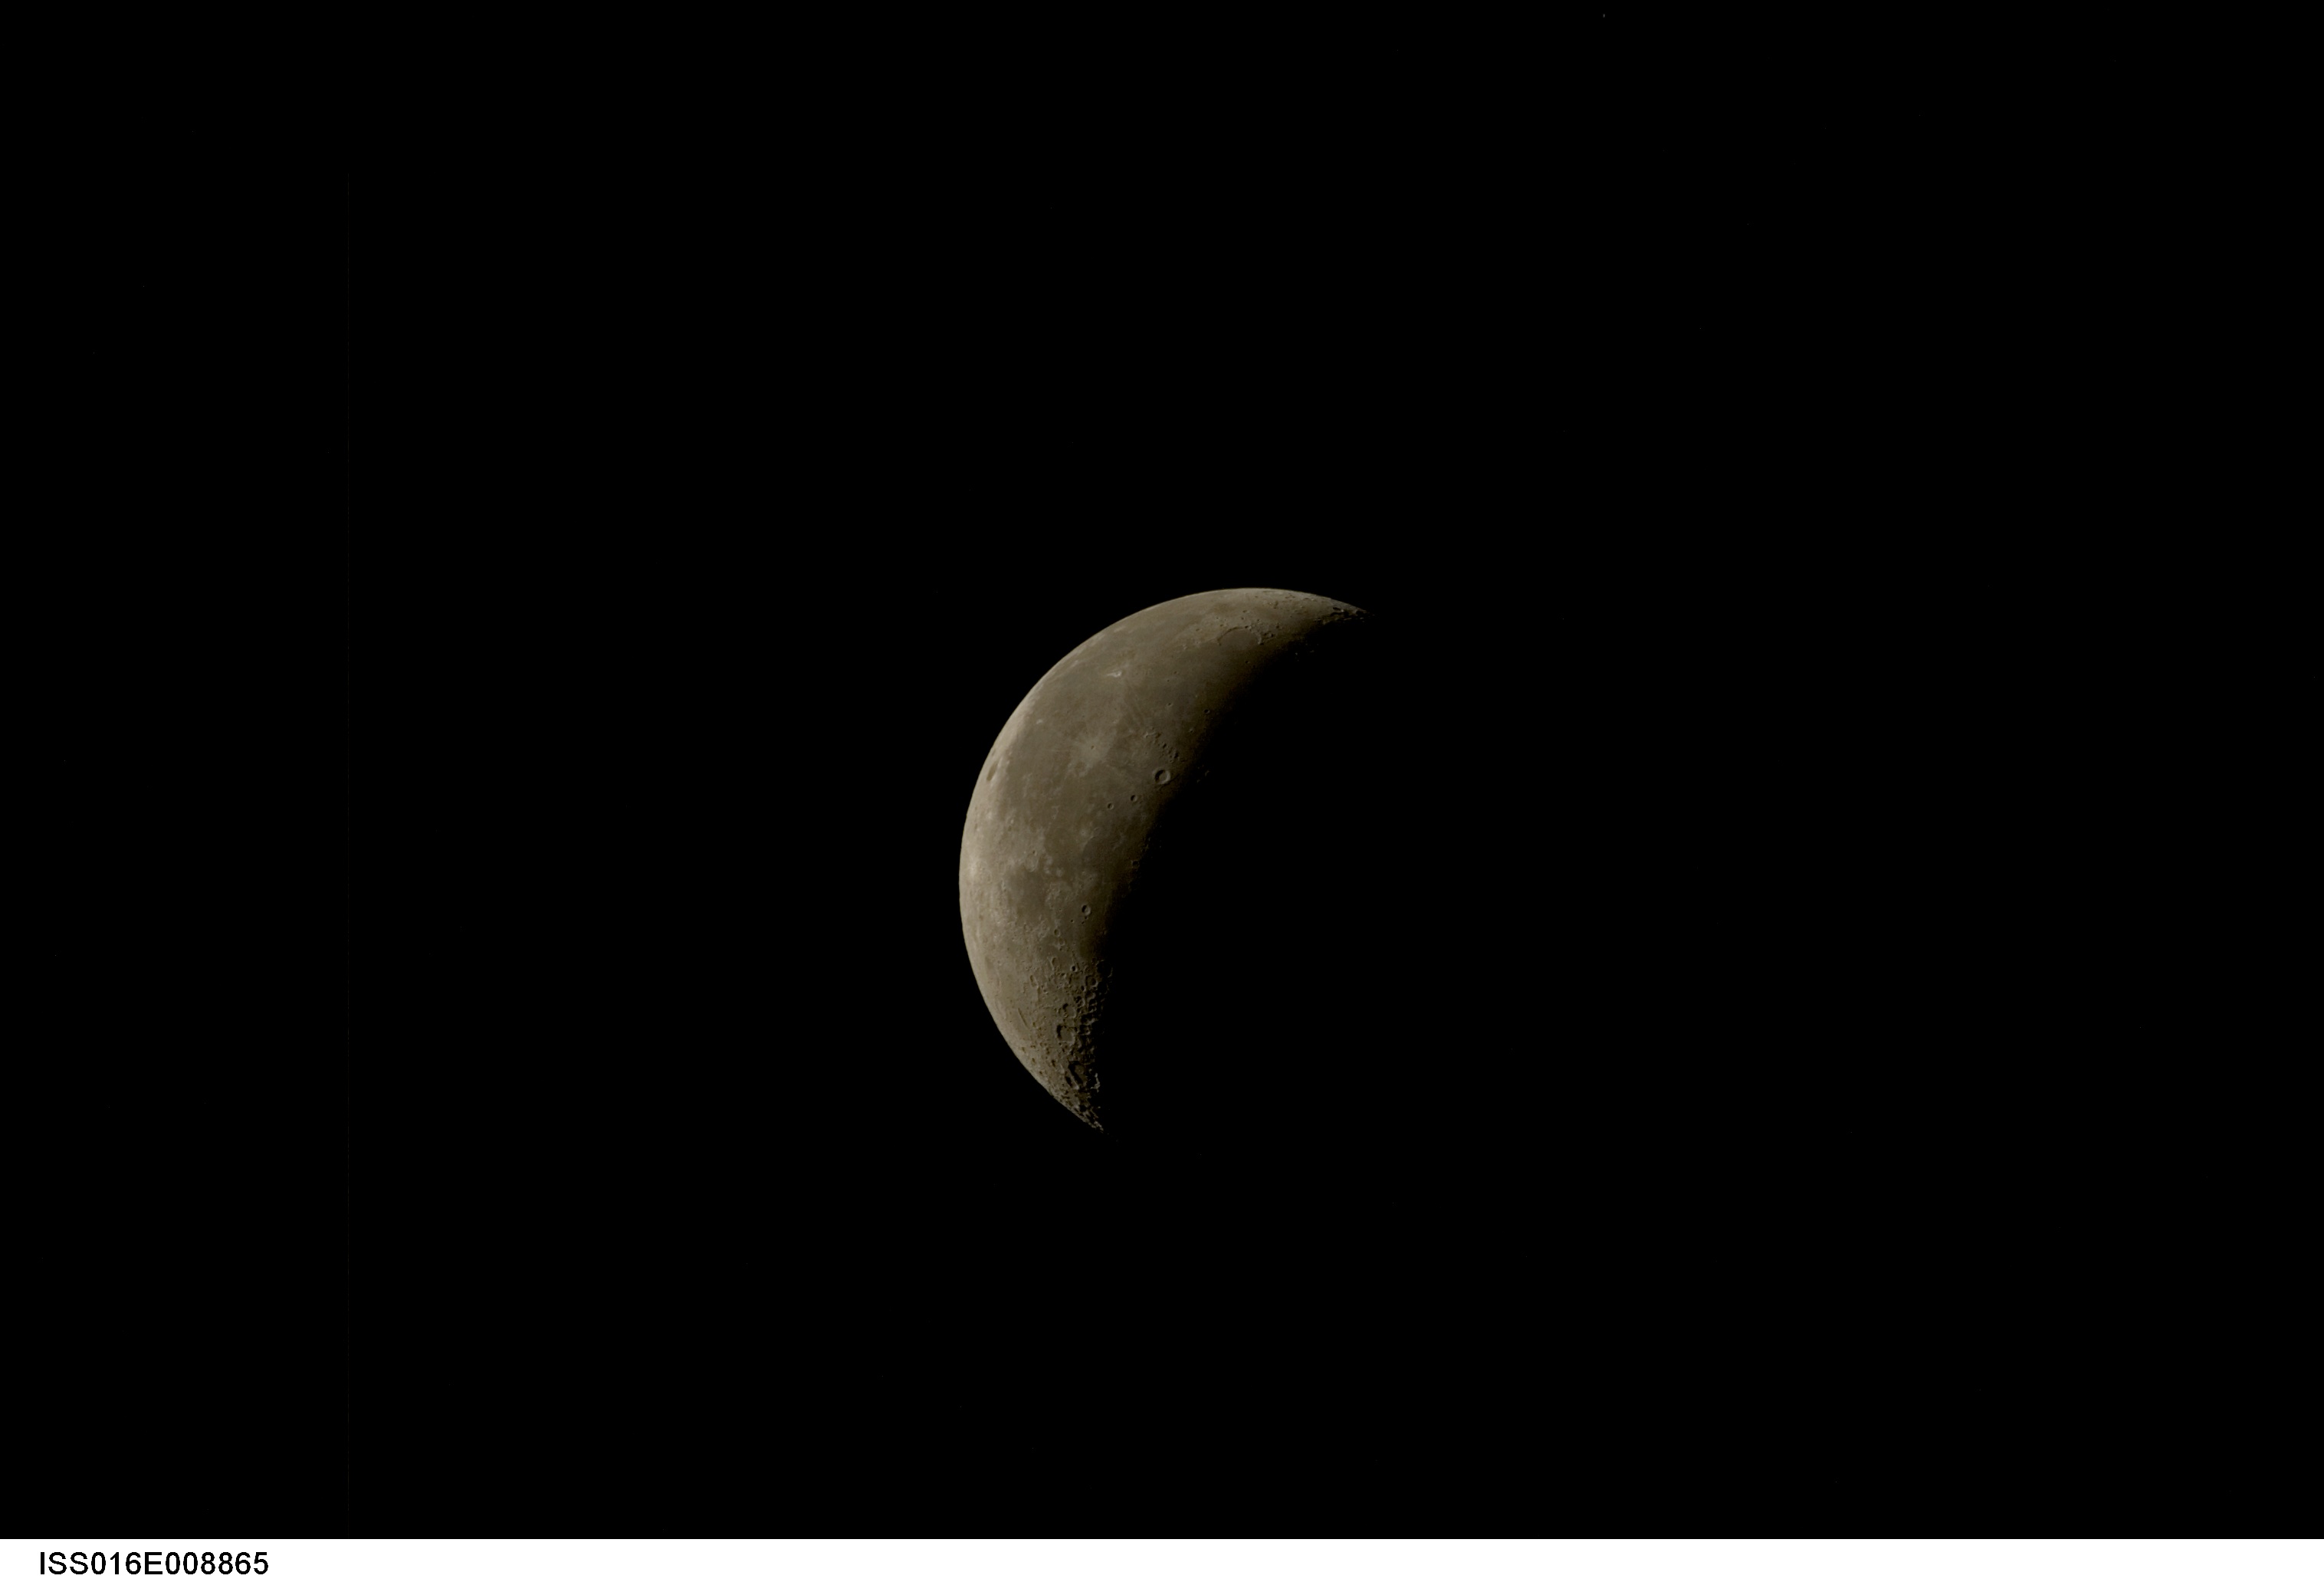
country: AFRICA
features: PAN-WANING CRESENT MOON
